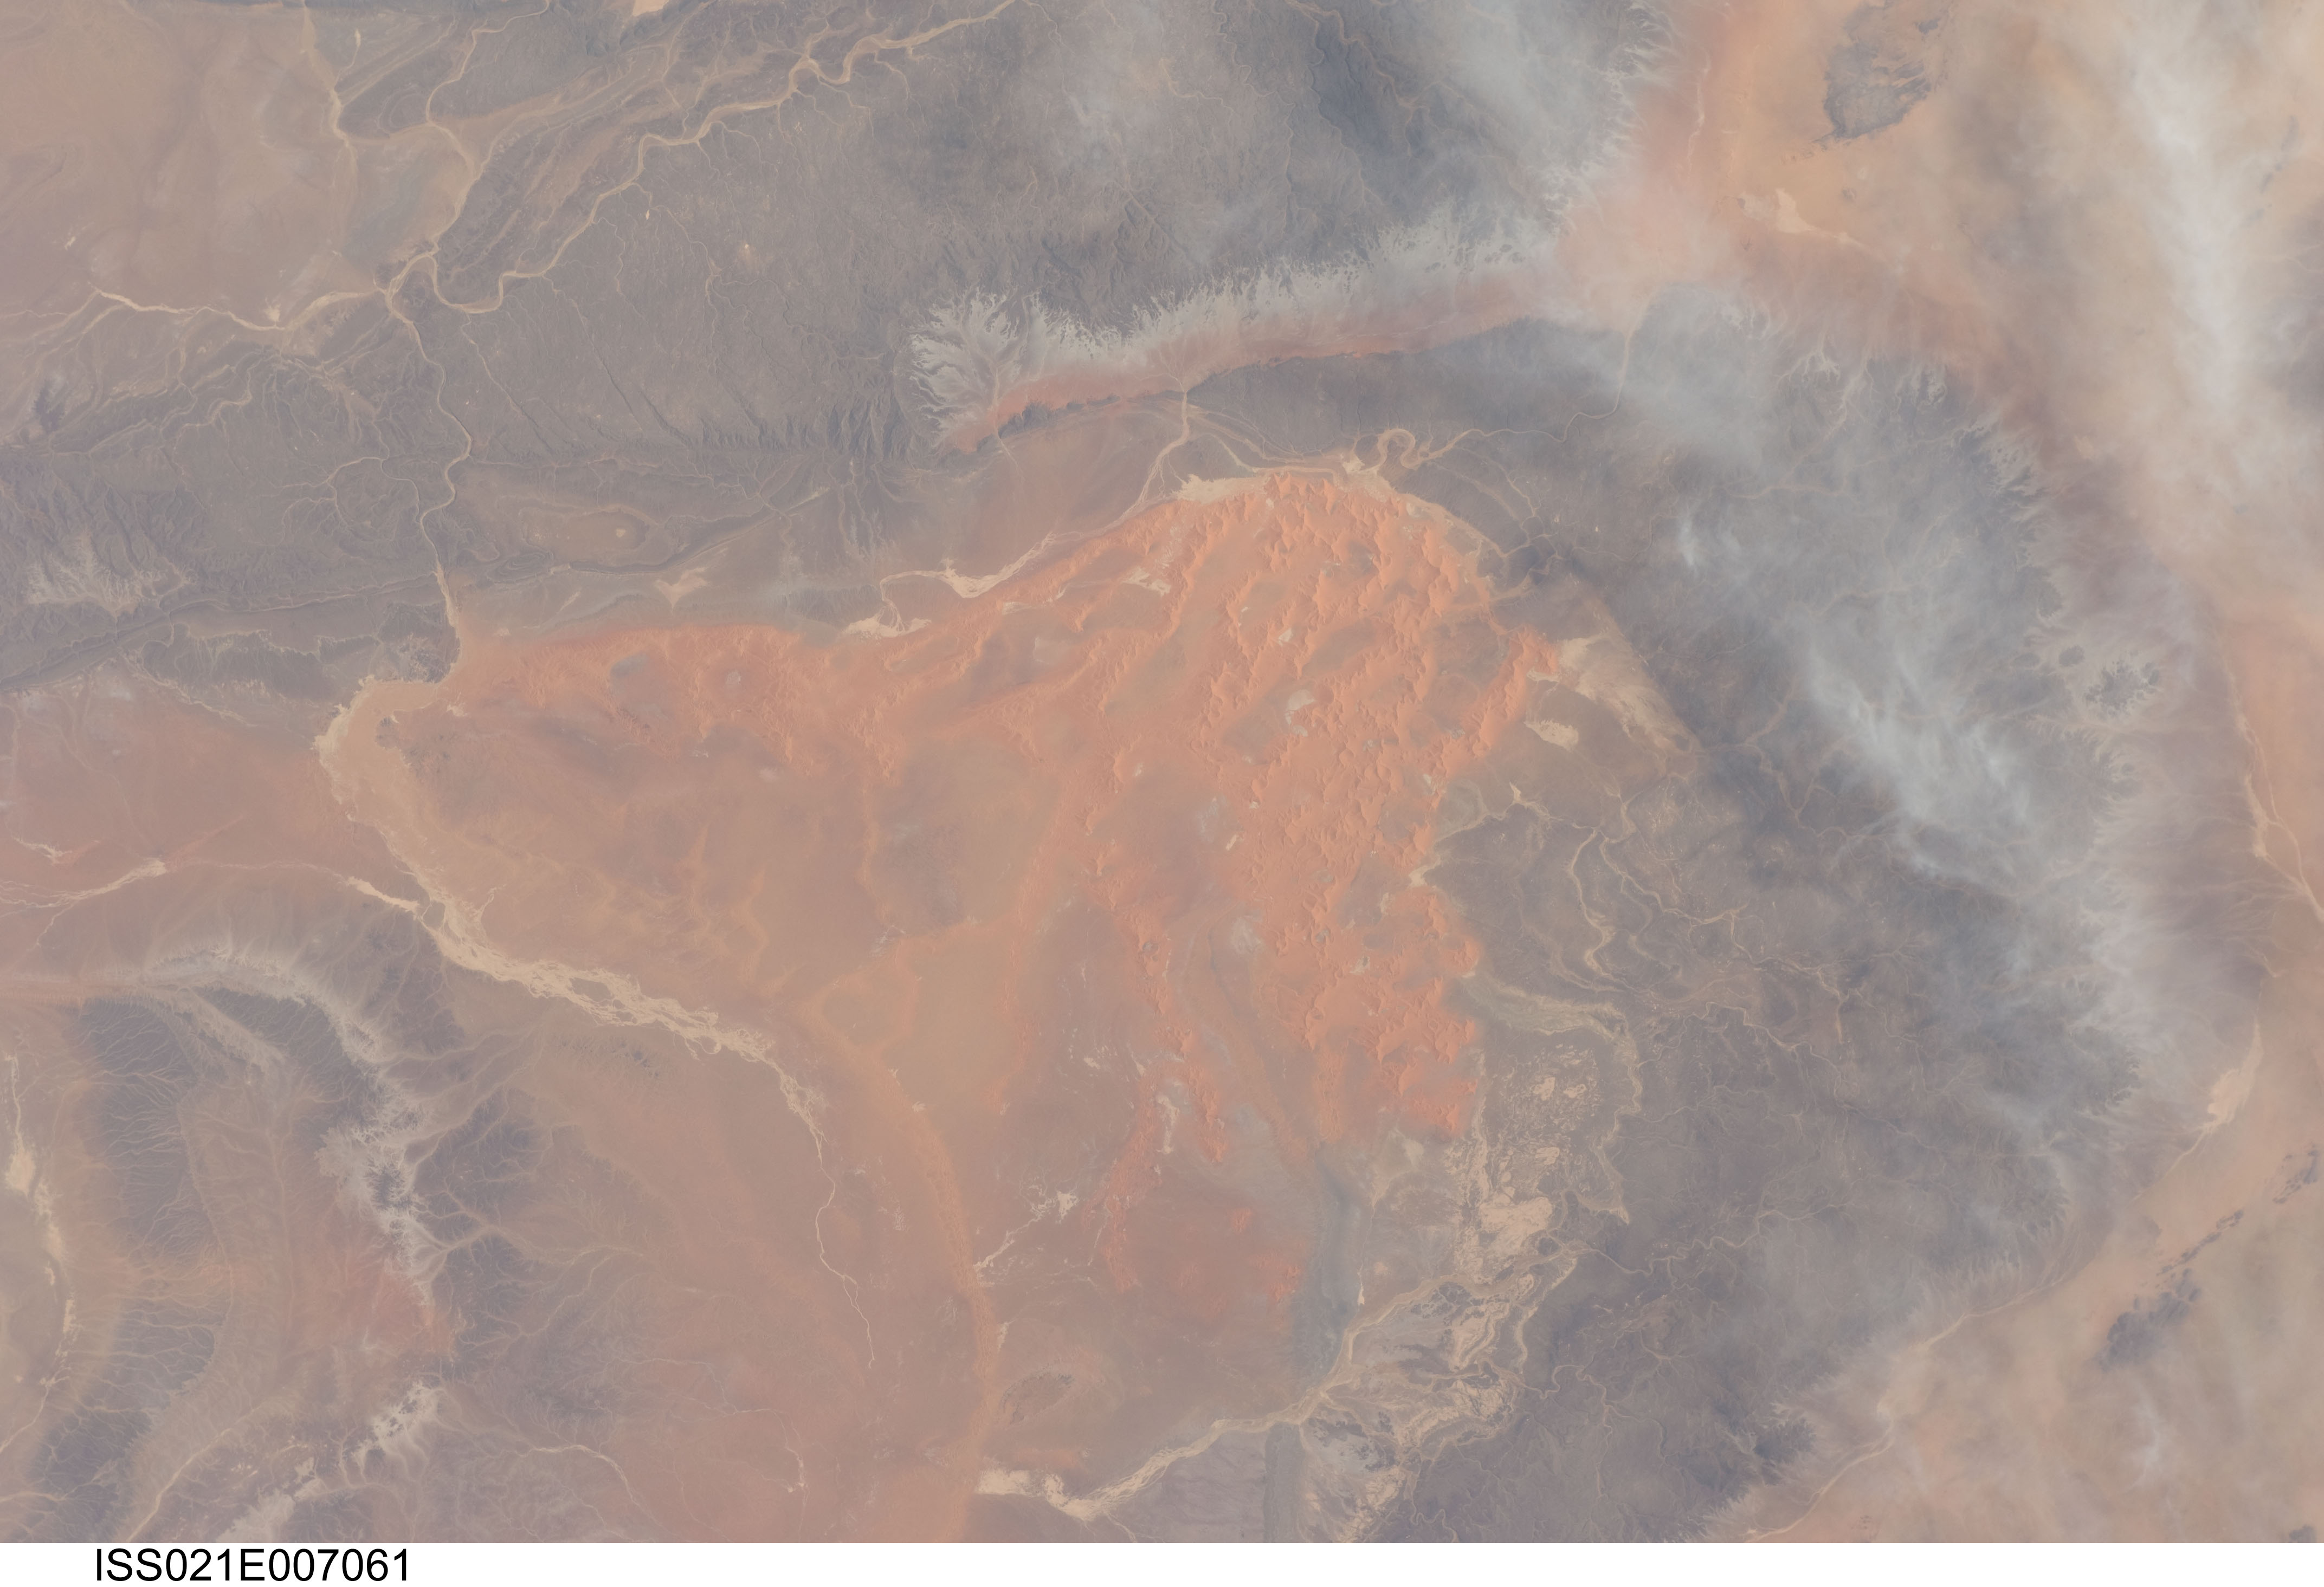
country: ALGERIA
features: ERG IOUGHATENE, ERG TESEJEFIT
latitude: 24.9
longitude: 2.4
